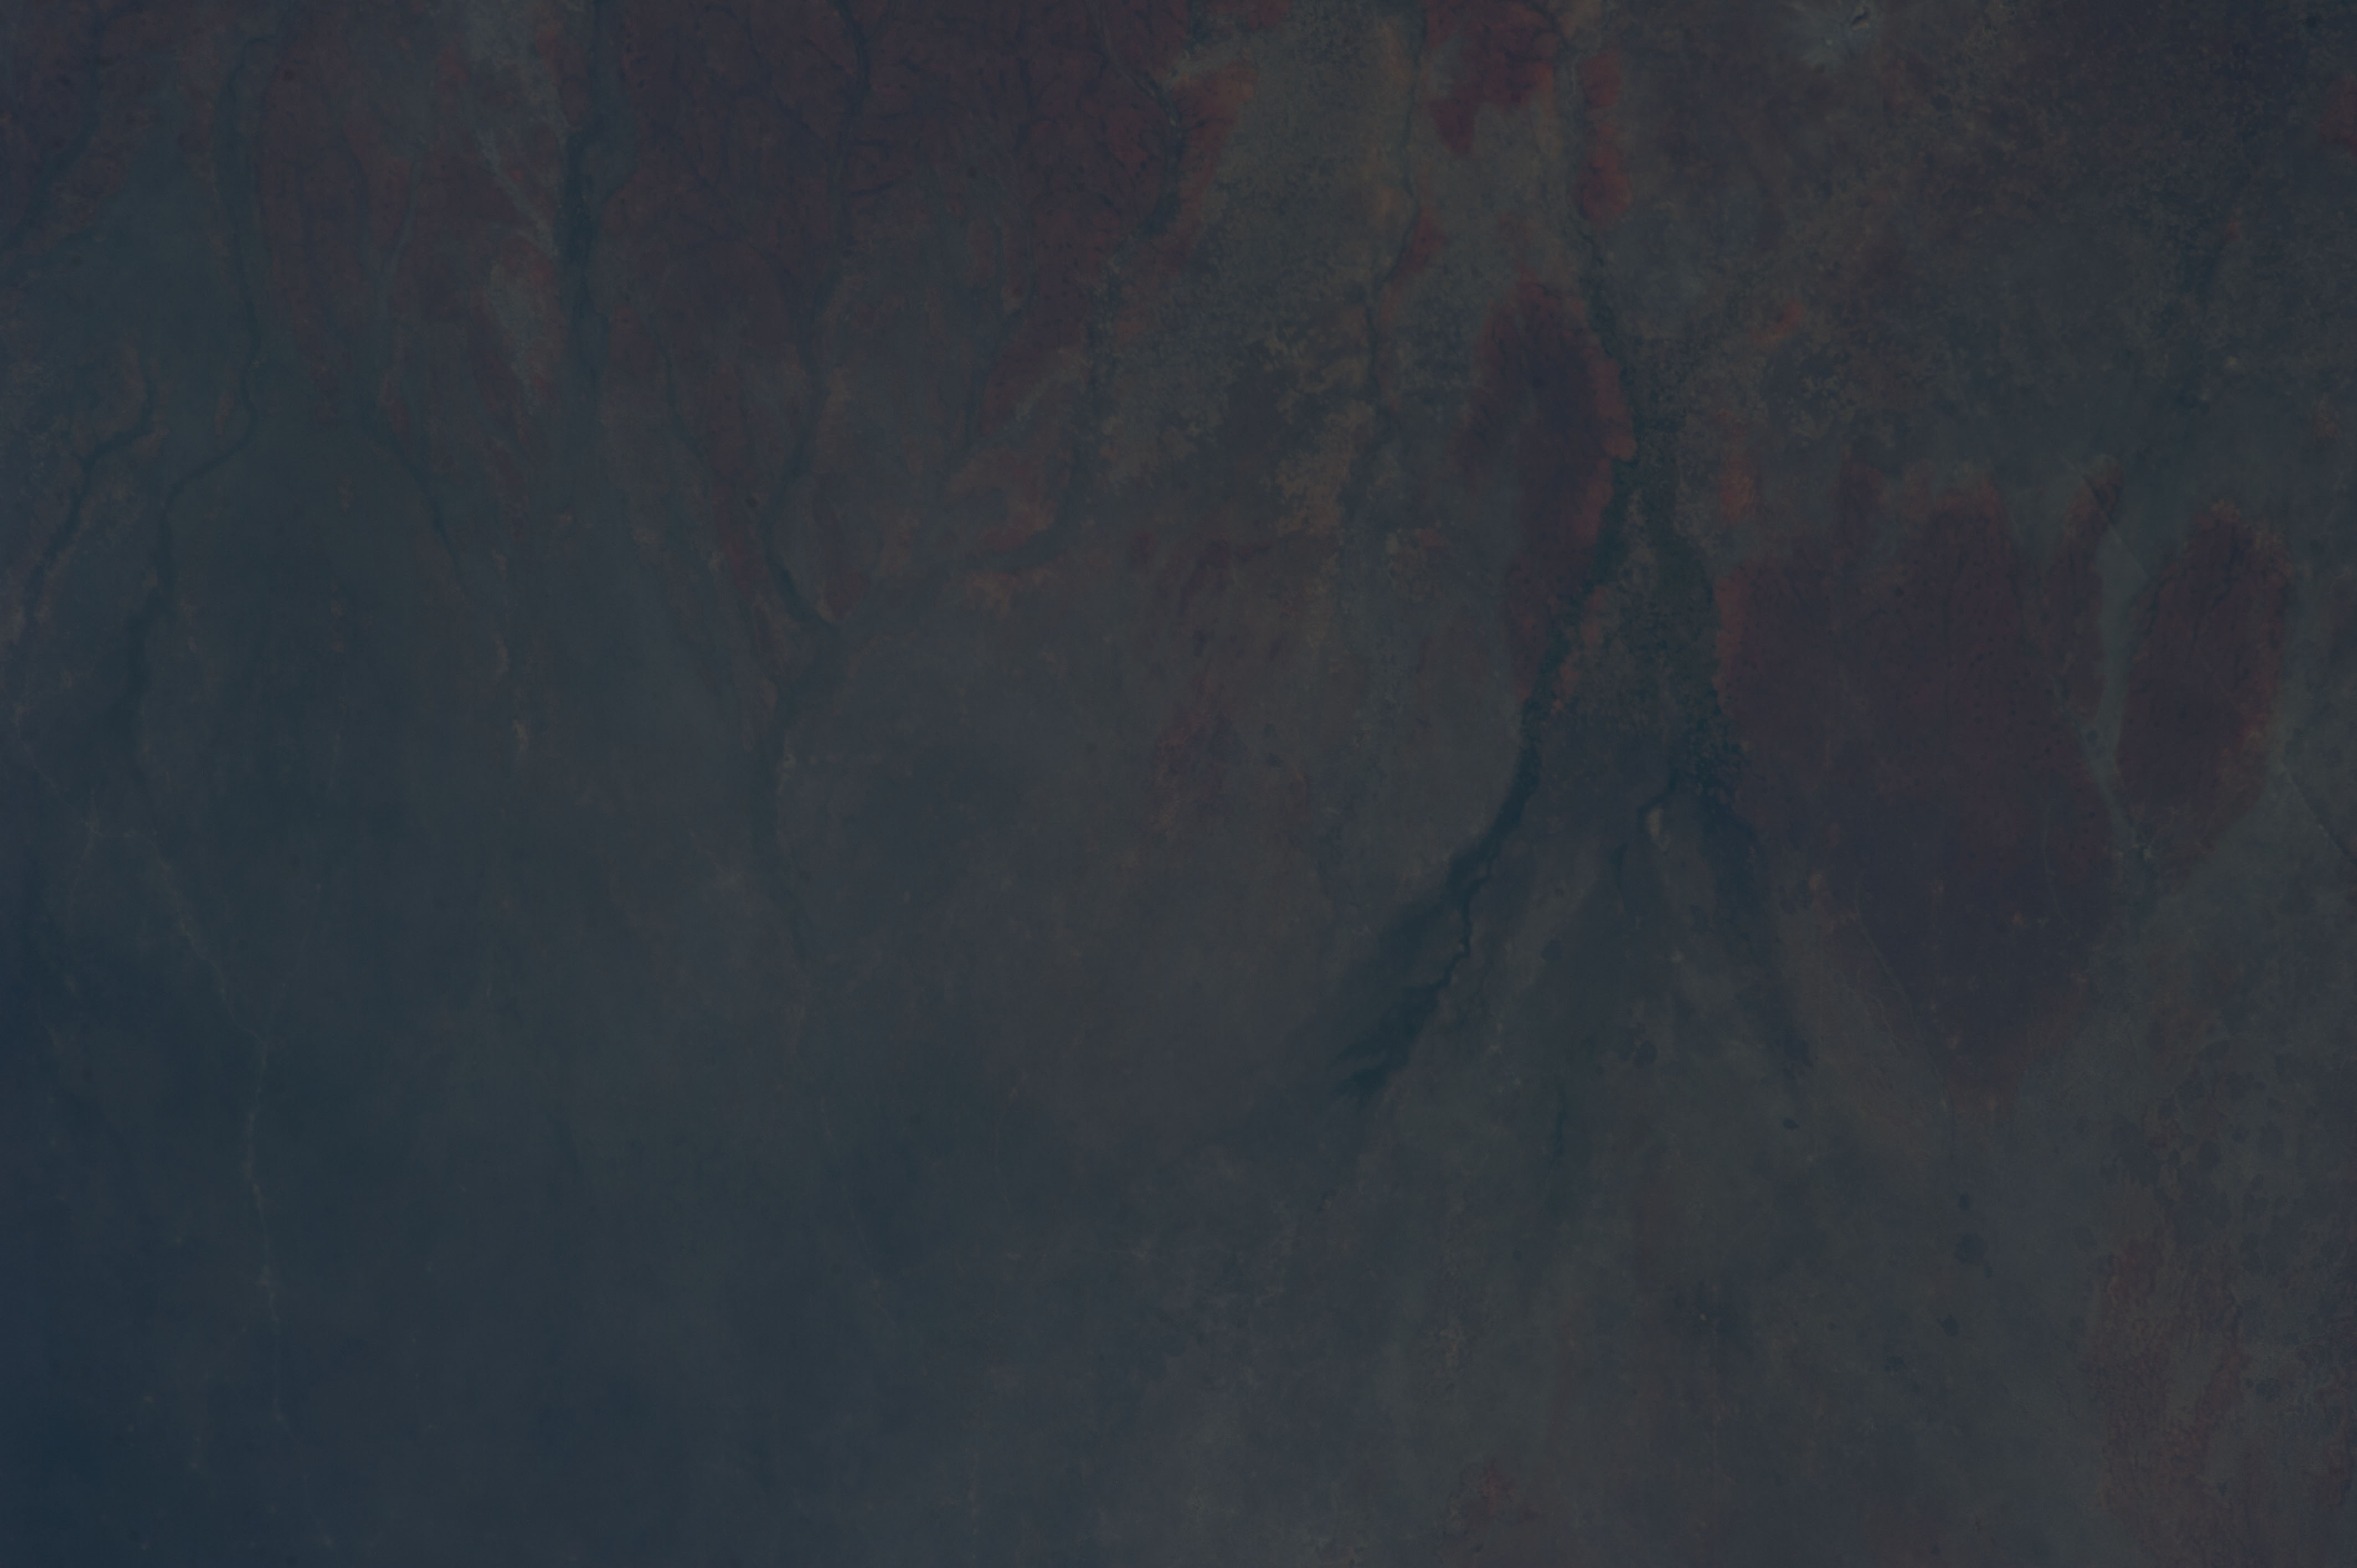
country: SOMALIA
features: ALLUVIAL FANS, SHEBELLE R. DRAIN.
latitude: 2.4
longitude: 44.2
